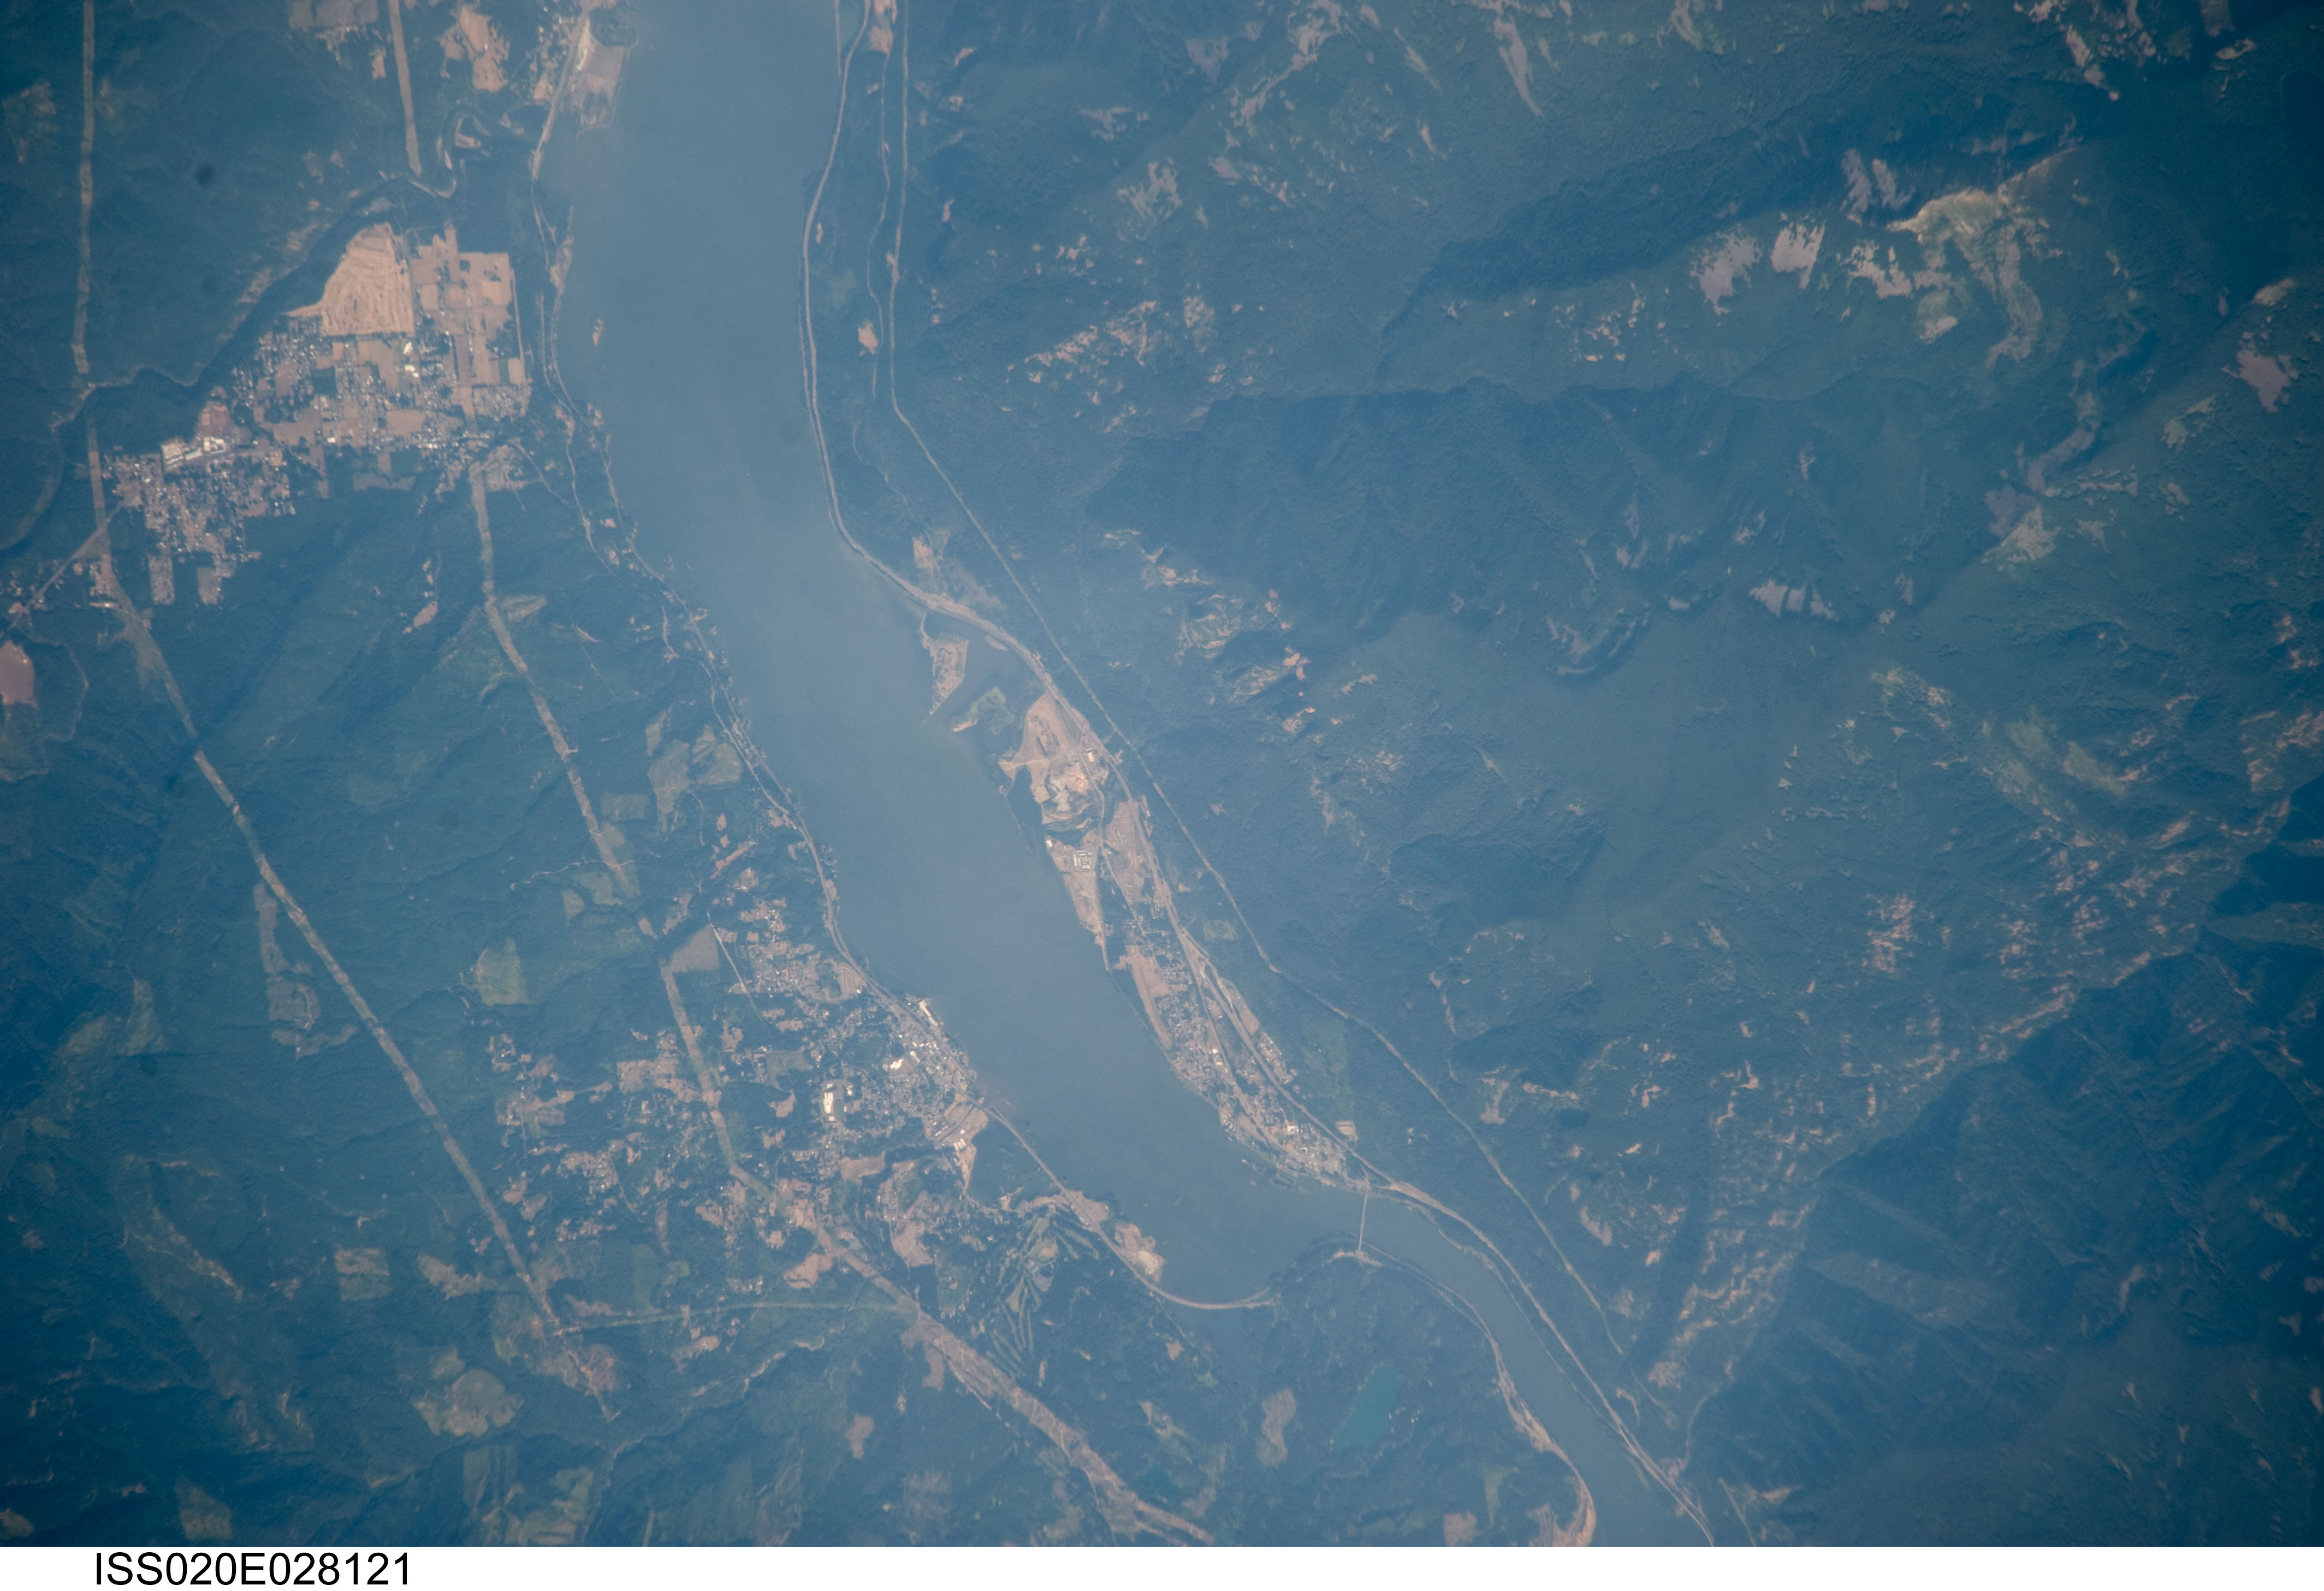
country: USA-OREGON
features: COLUMBIA R., CASCADE LOCKS, BRIDGE OF THE GODS
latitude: 45.7
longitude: -121.9
